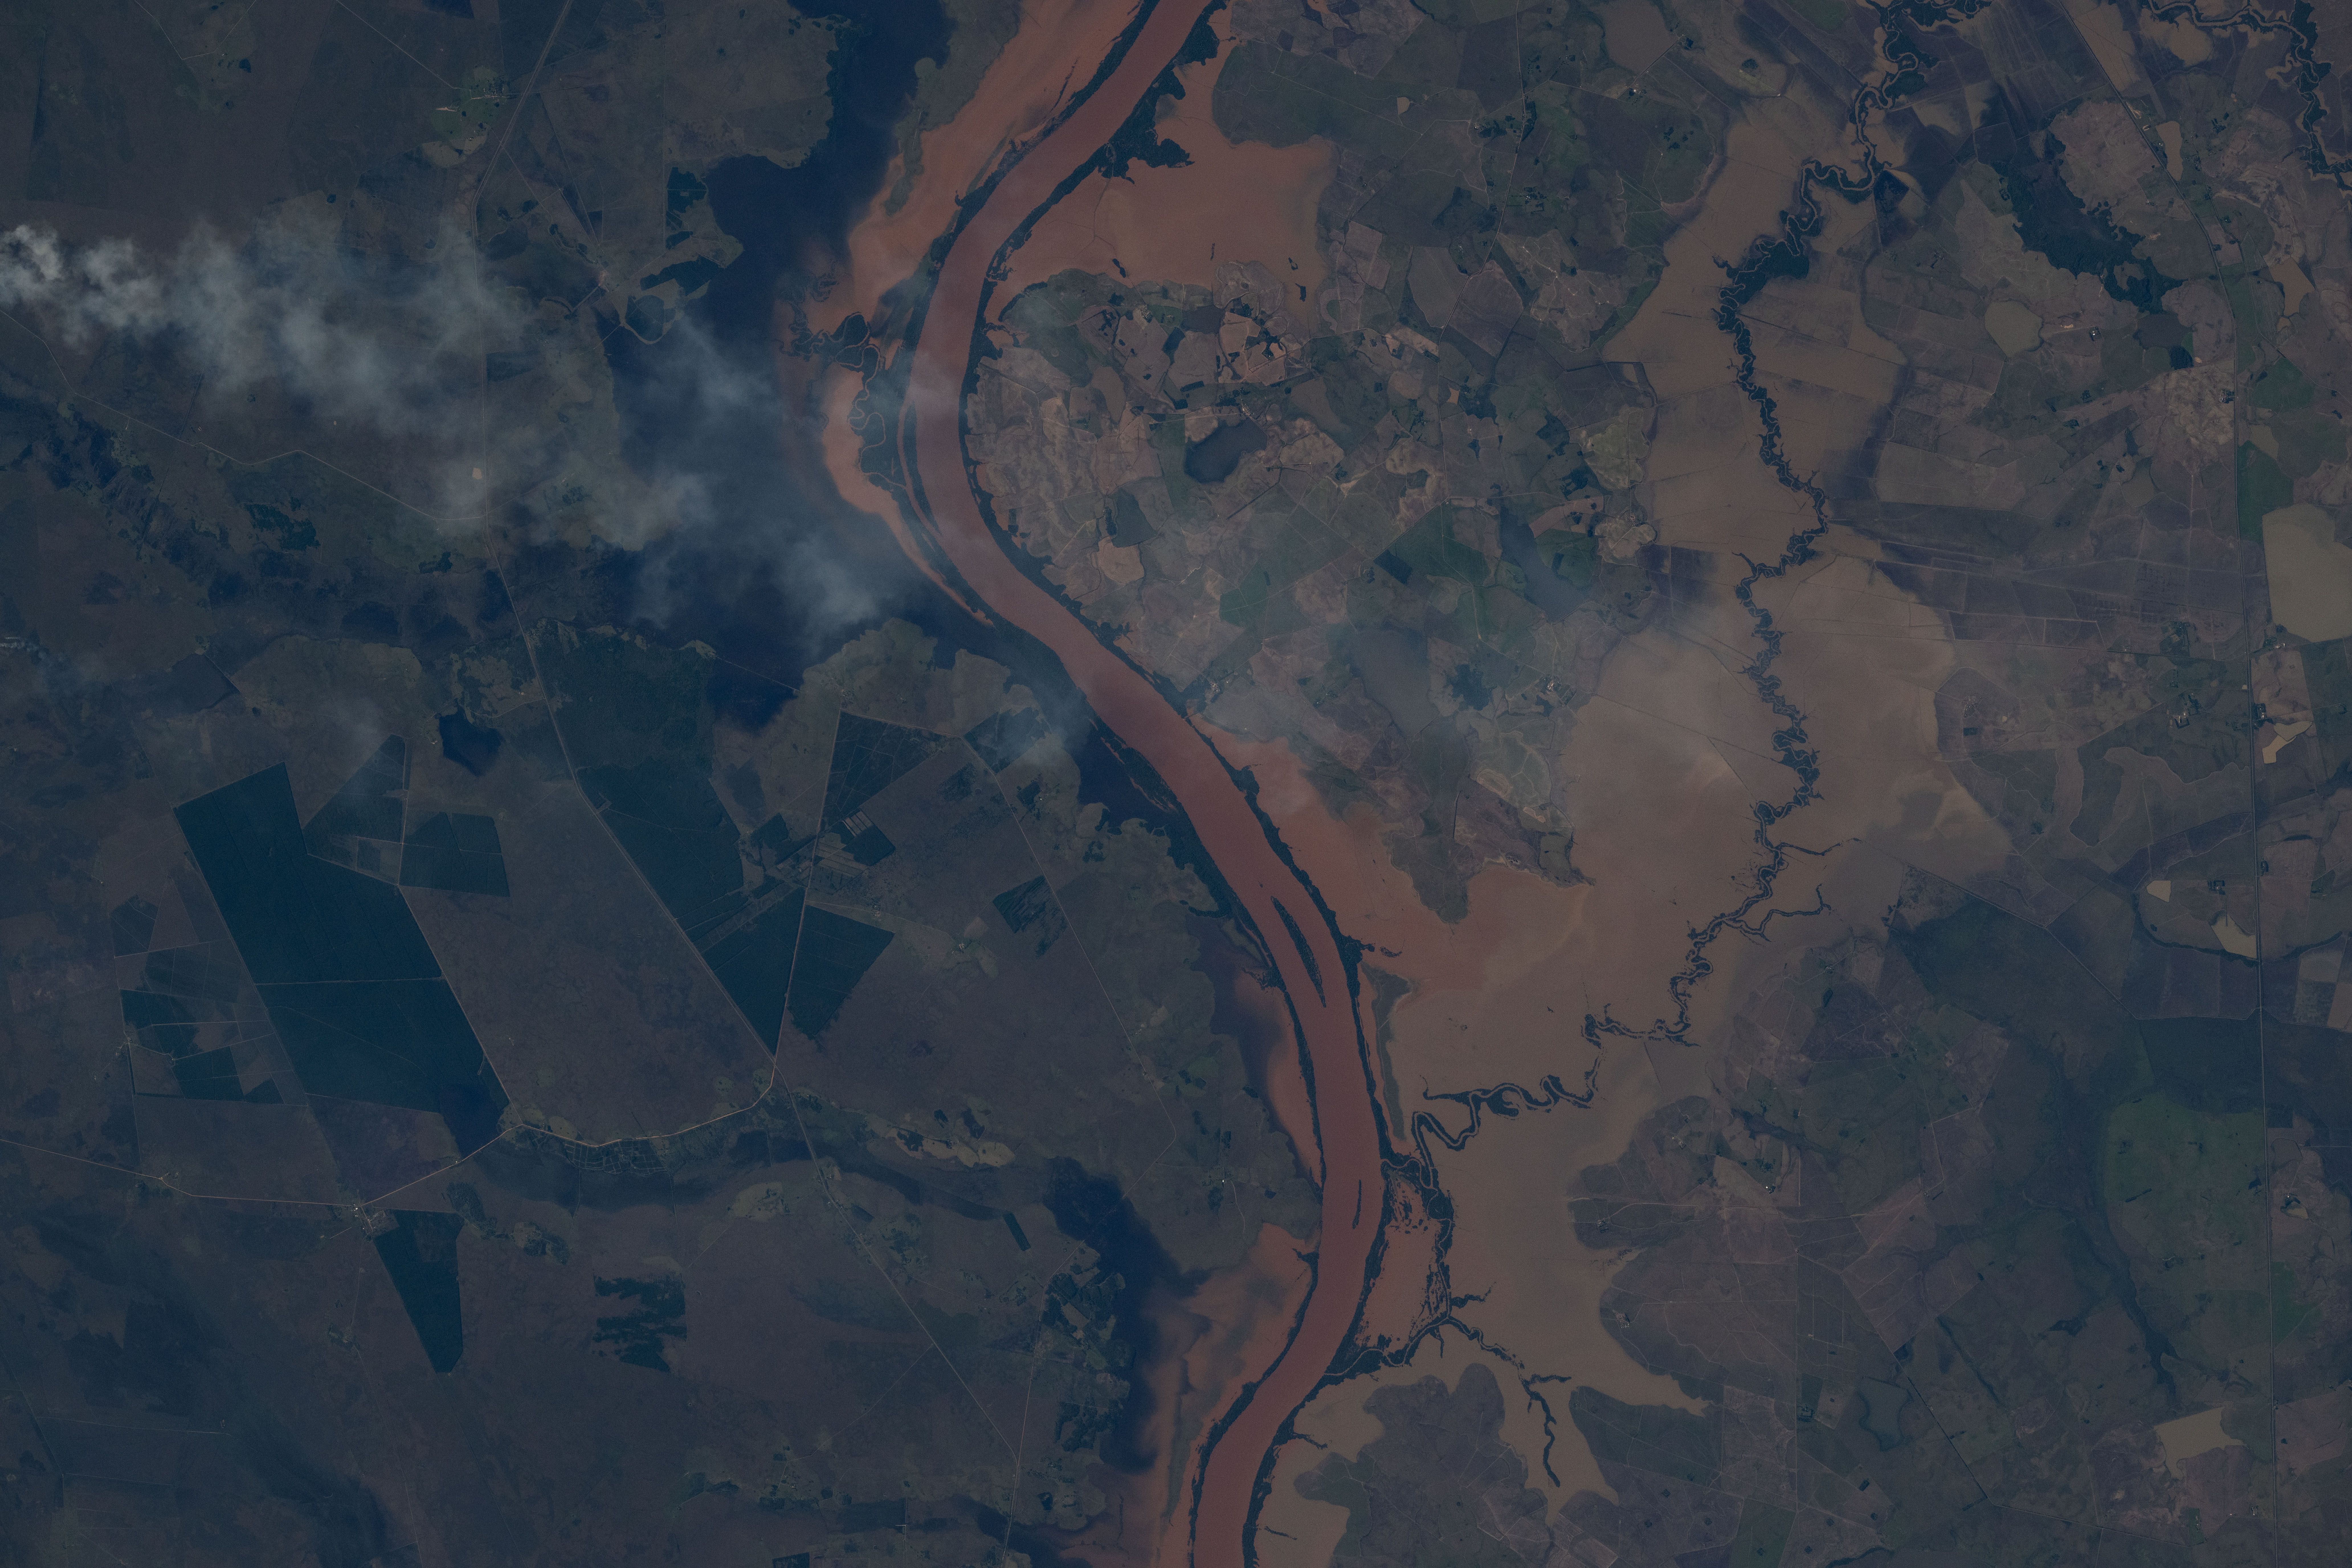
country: BRAZIL
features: FLOODING, URUGUAY RIVER
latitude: -28.9
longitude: -56.3
